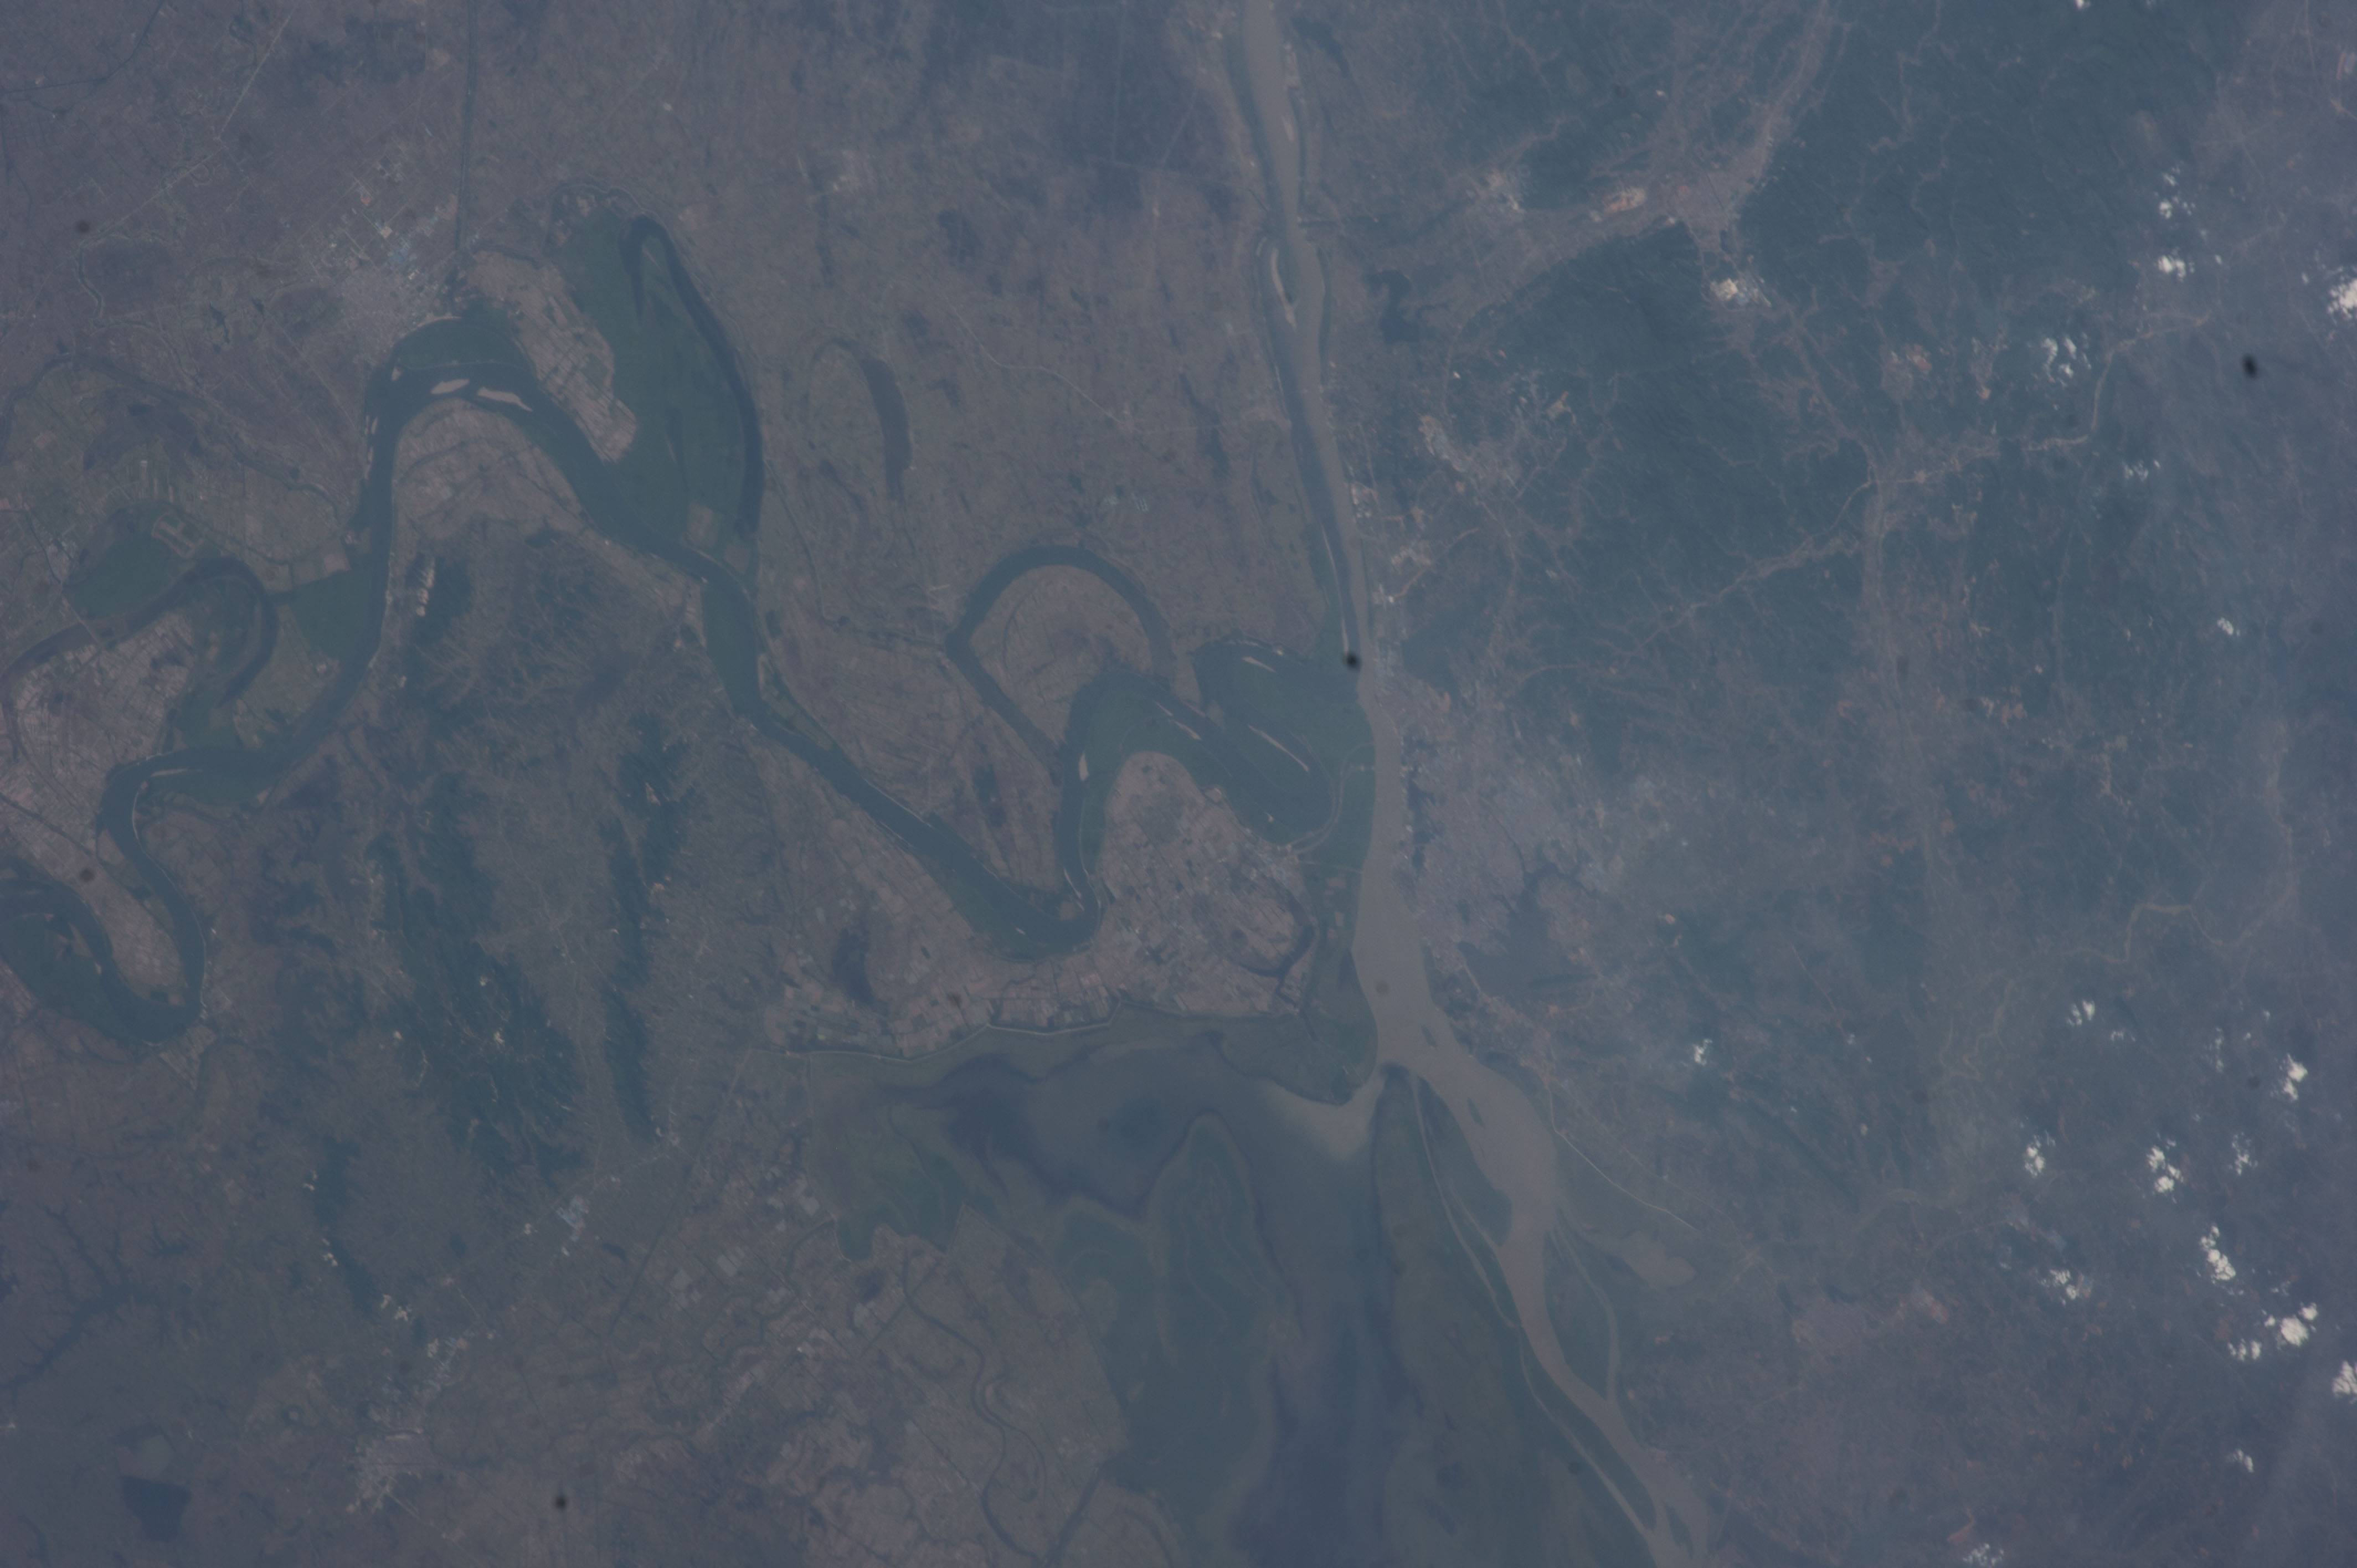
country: CHINA
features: YANGTSE RIVER, LAOJIANG RIVER, YUEYANG, DONGHU LAKE, FARMLAND
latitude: 29.5
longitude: 113.0
